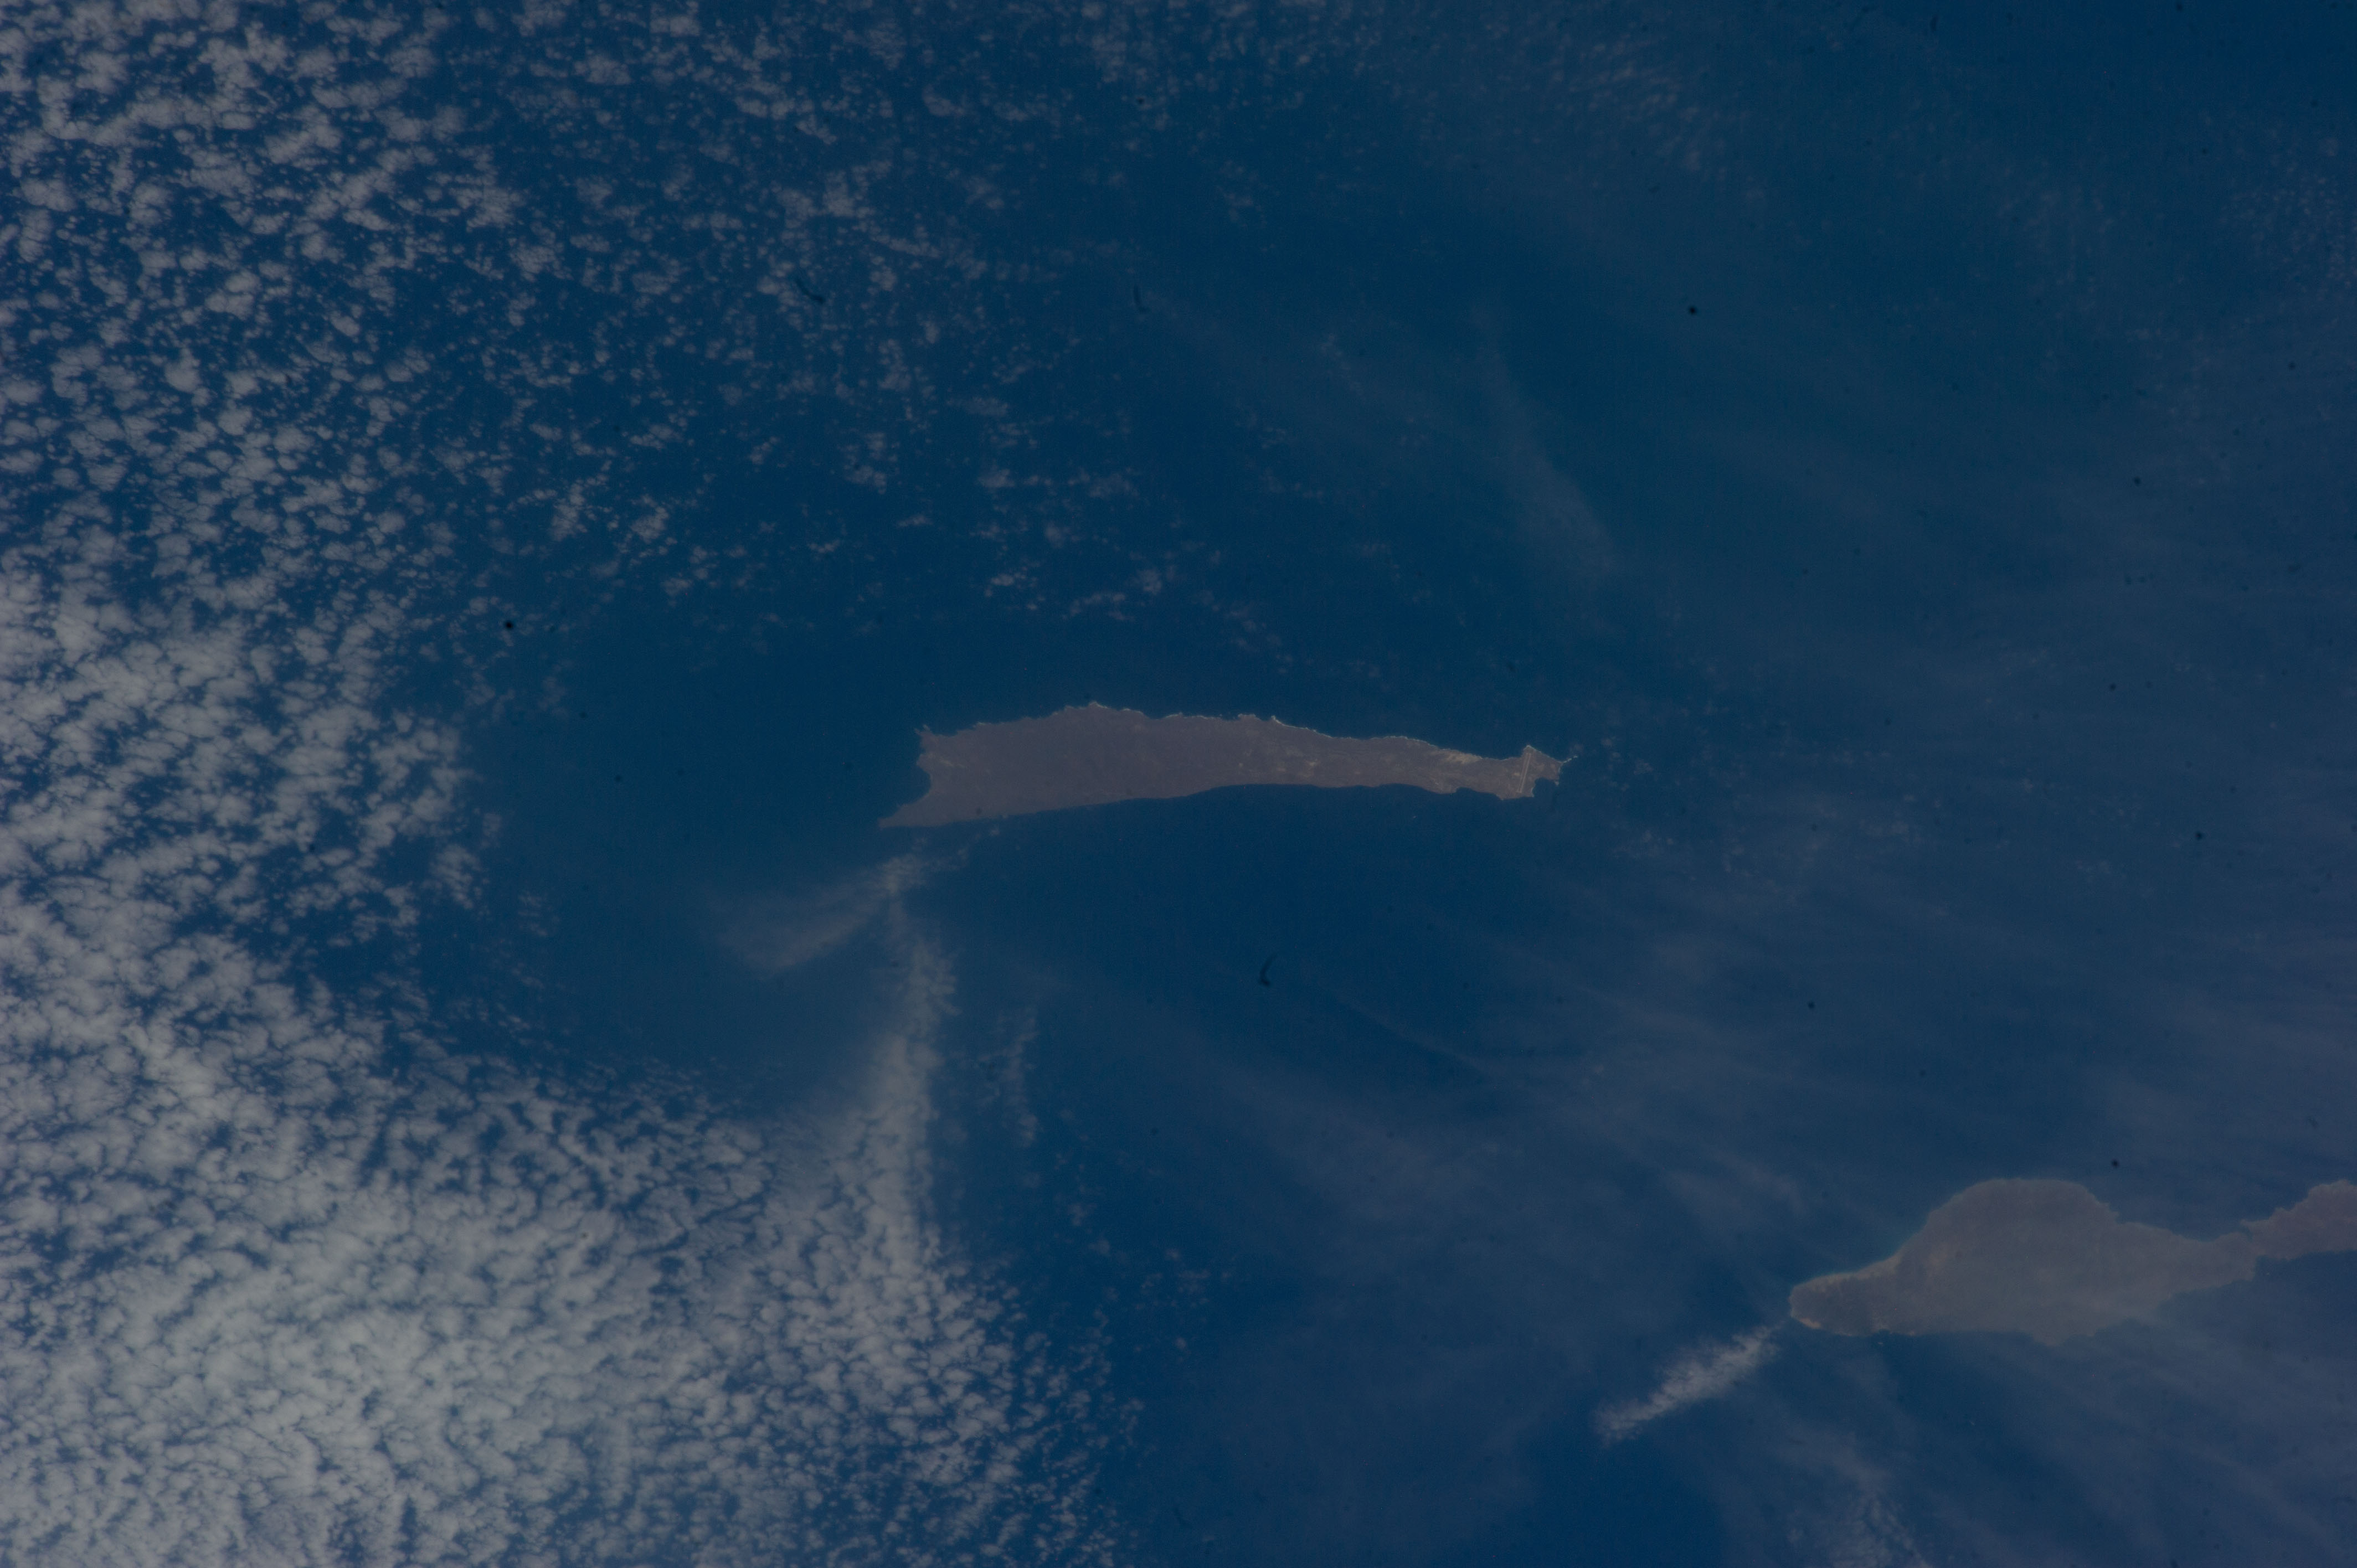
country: USA-CALIFORNIA
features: SAN CLEMENTE ISLAND, SANTA CATALINA ISLAND, PACIFIC OCEAN
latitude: 32.9
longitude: -118.4
